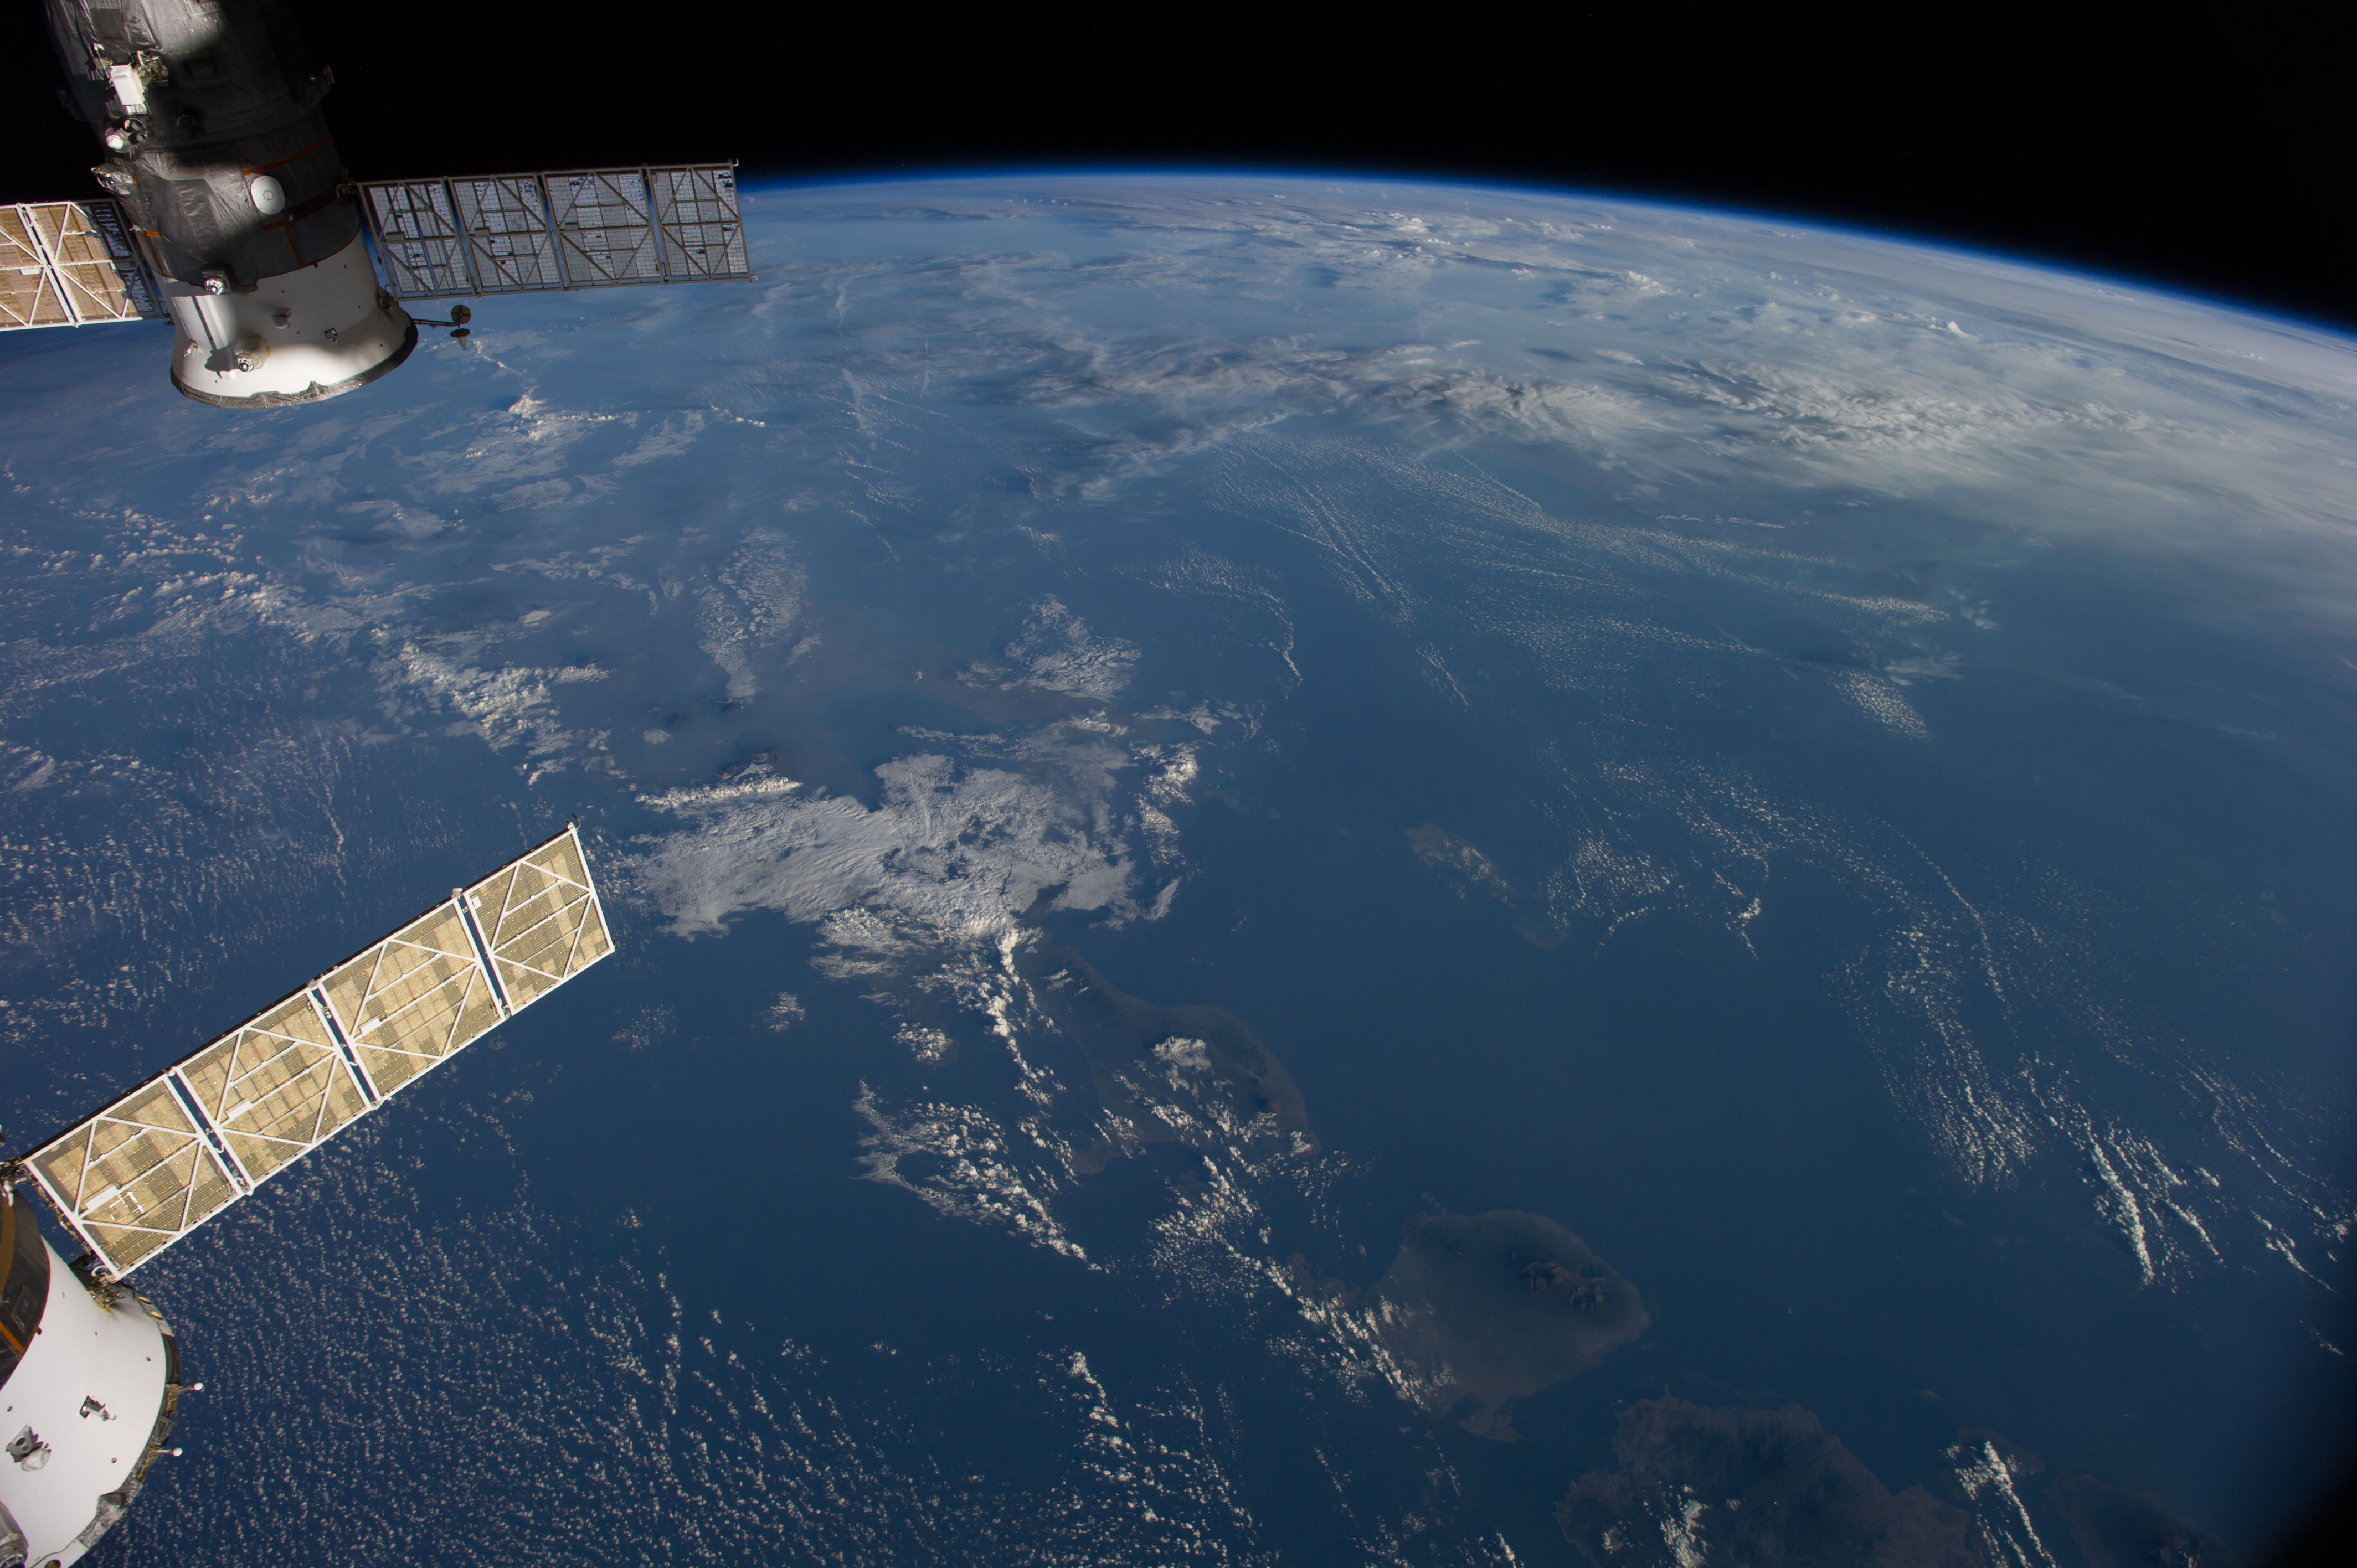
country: INDONESIA-J
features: BALI, W. NUSA TENGGARA, BALI S., JAVA S., ATMOSPHERIC LIMB
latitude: -7.0
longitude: 114.5
